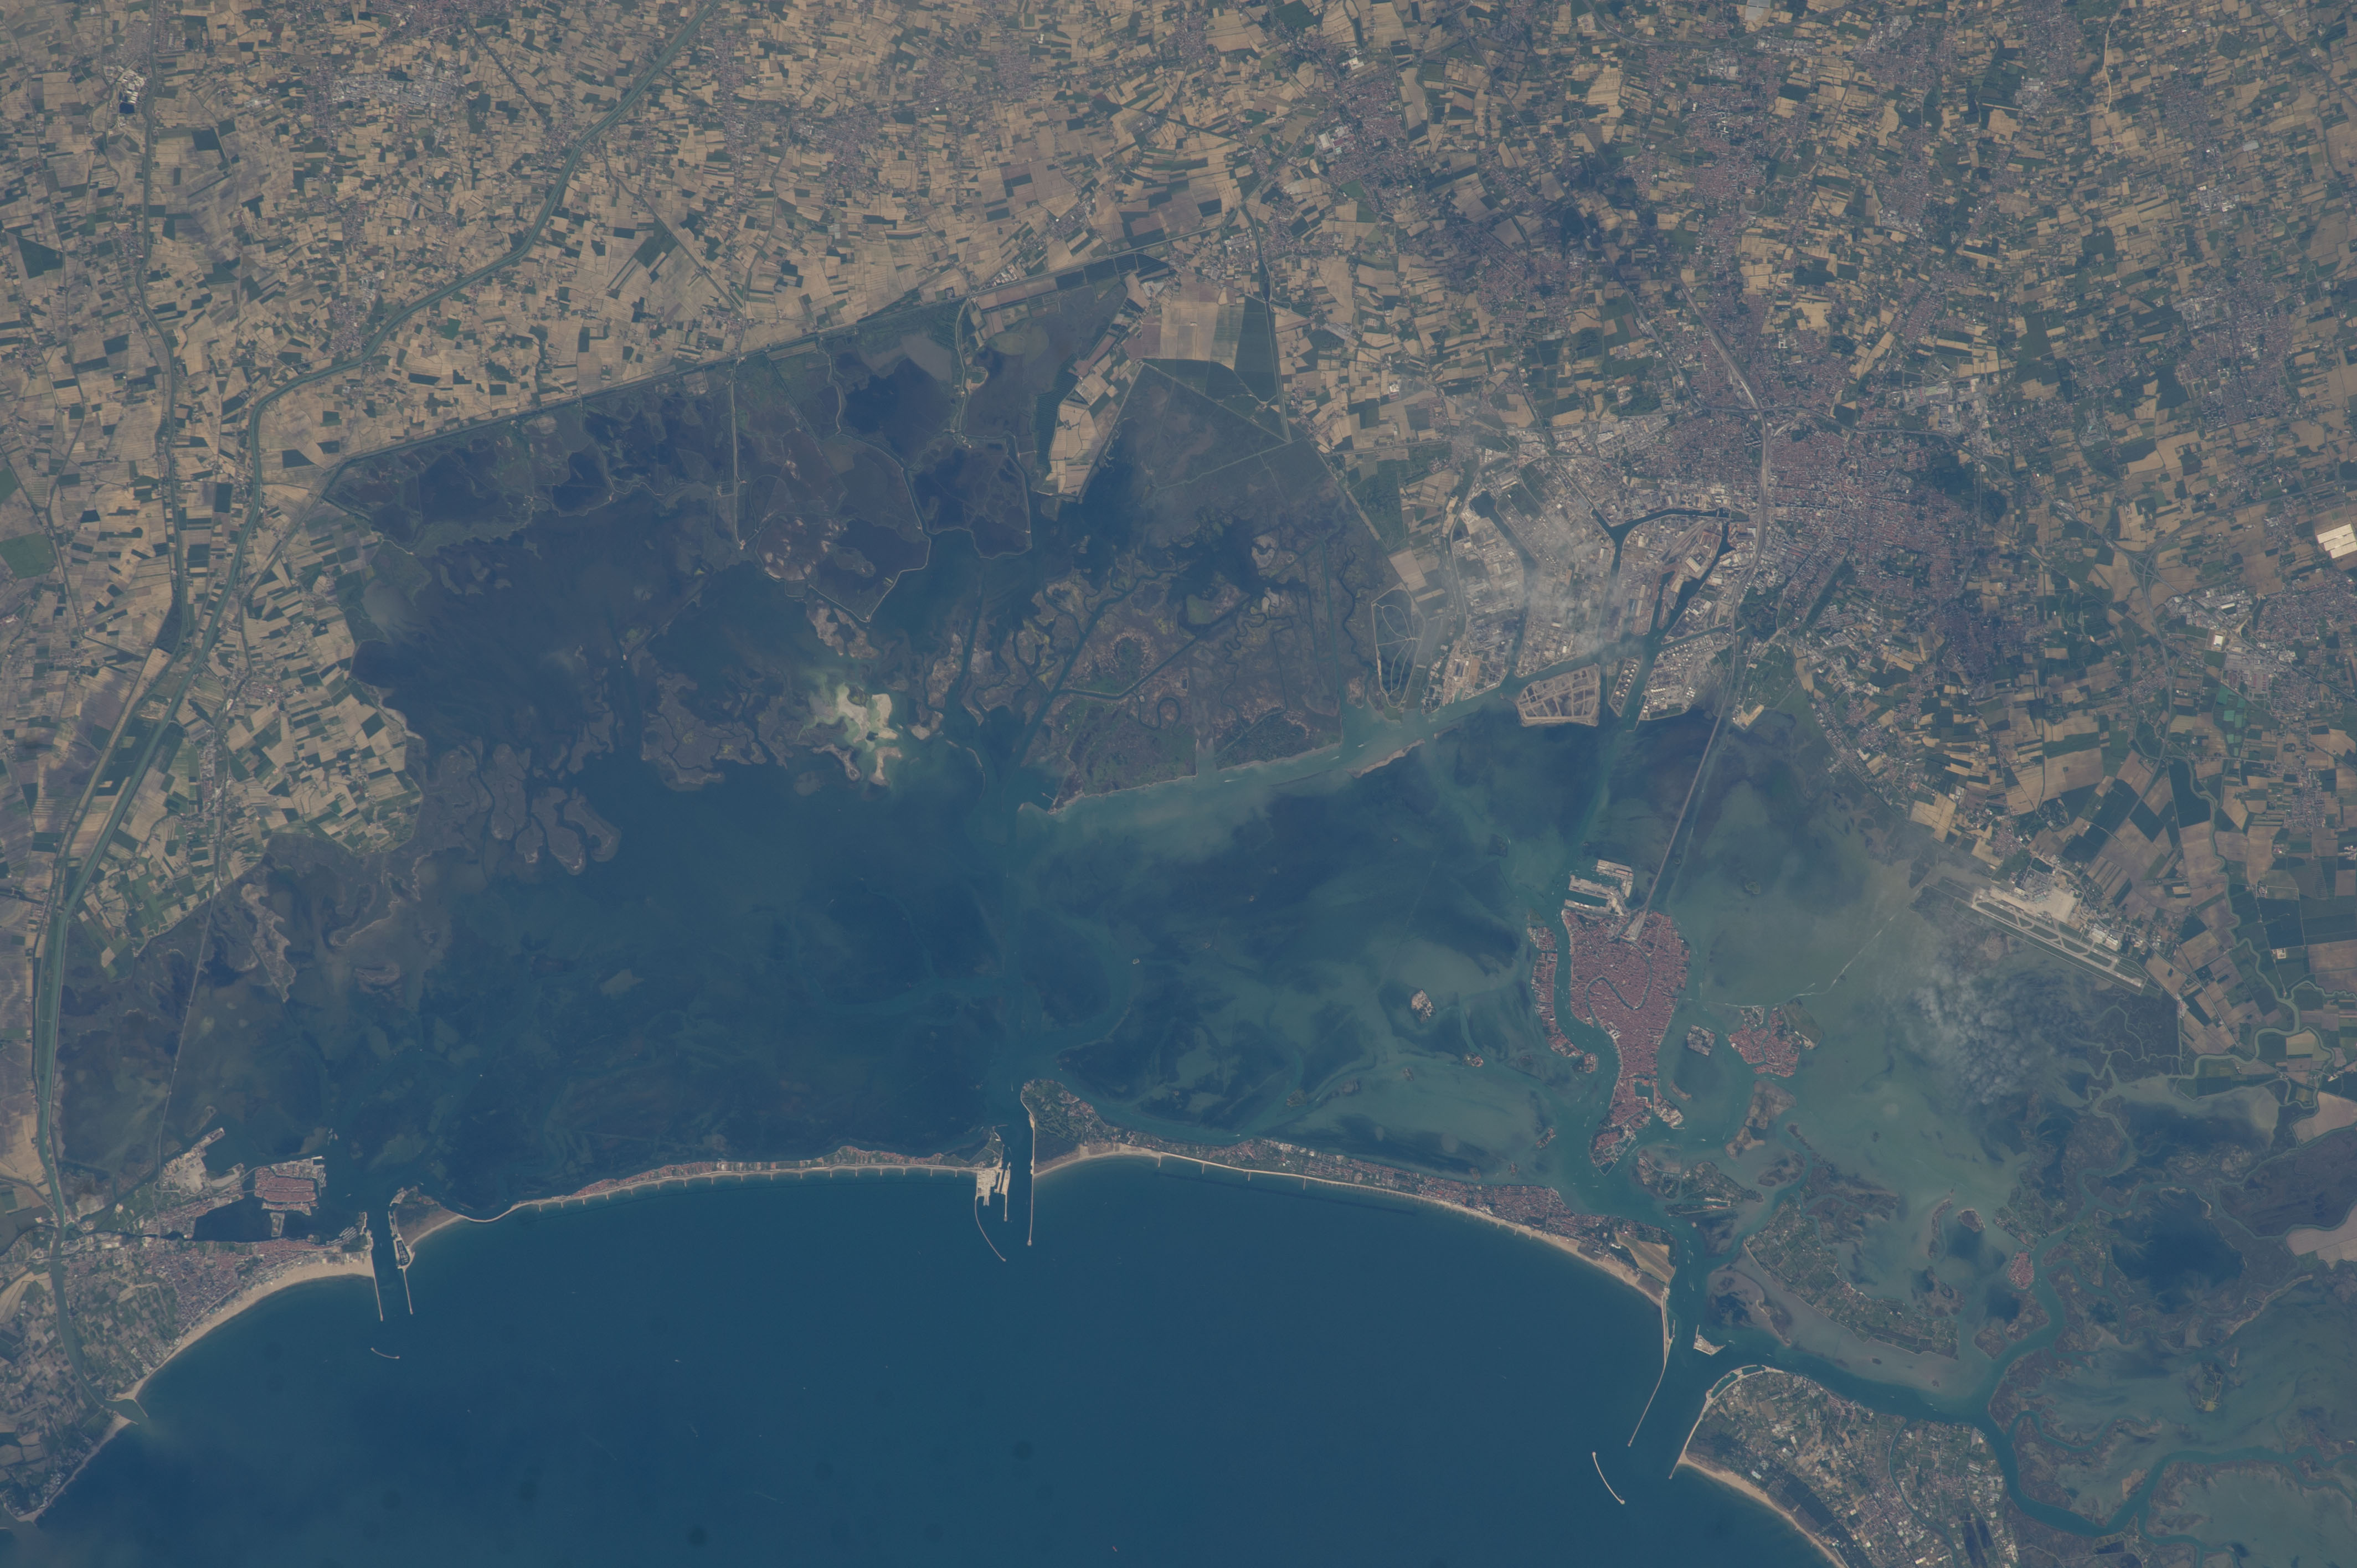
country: ITALY
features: VENETIAN LAGOON, CHIOGGIA CIY, VENICE CITY
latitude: 45.4
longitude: 12.3
